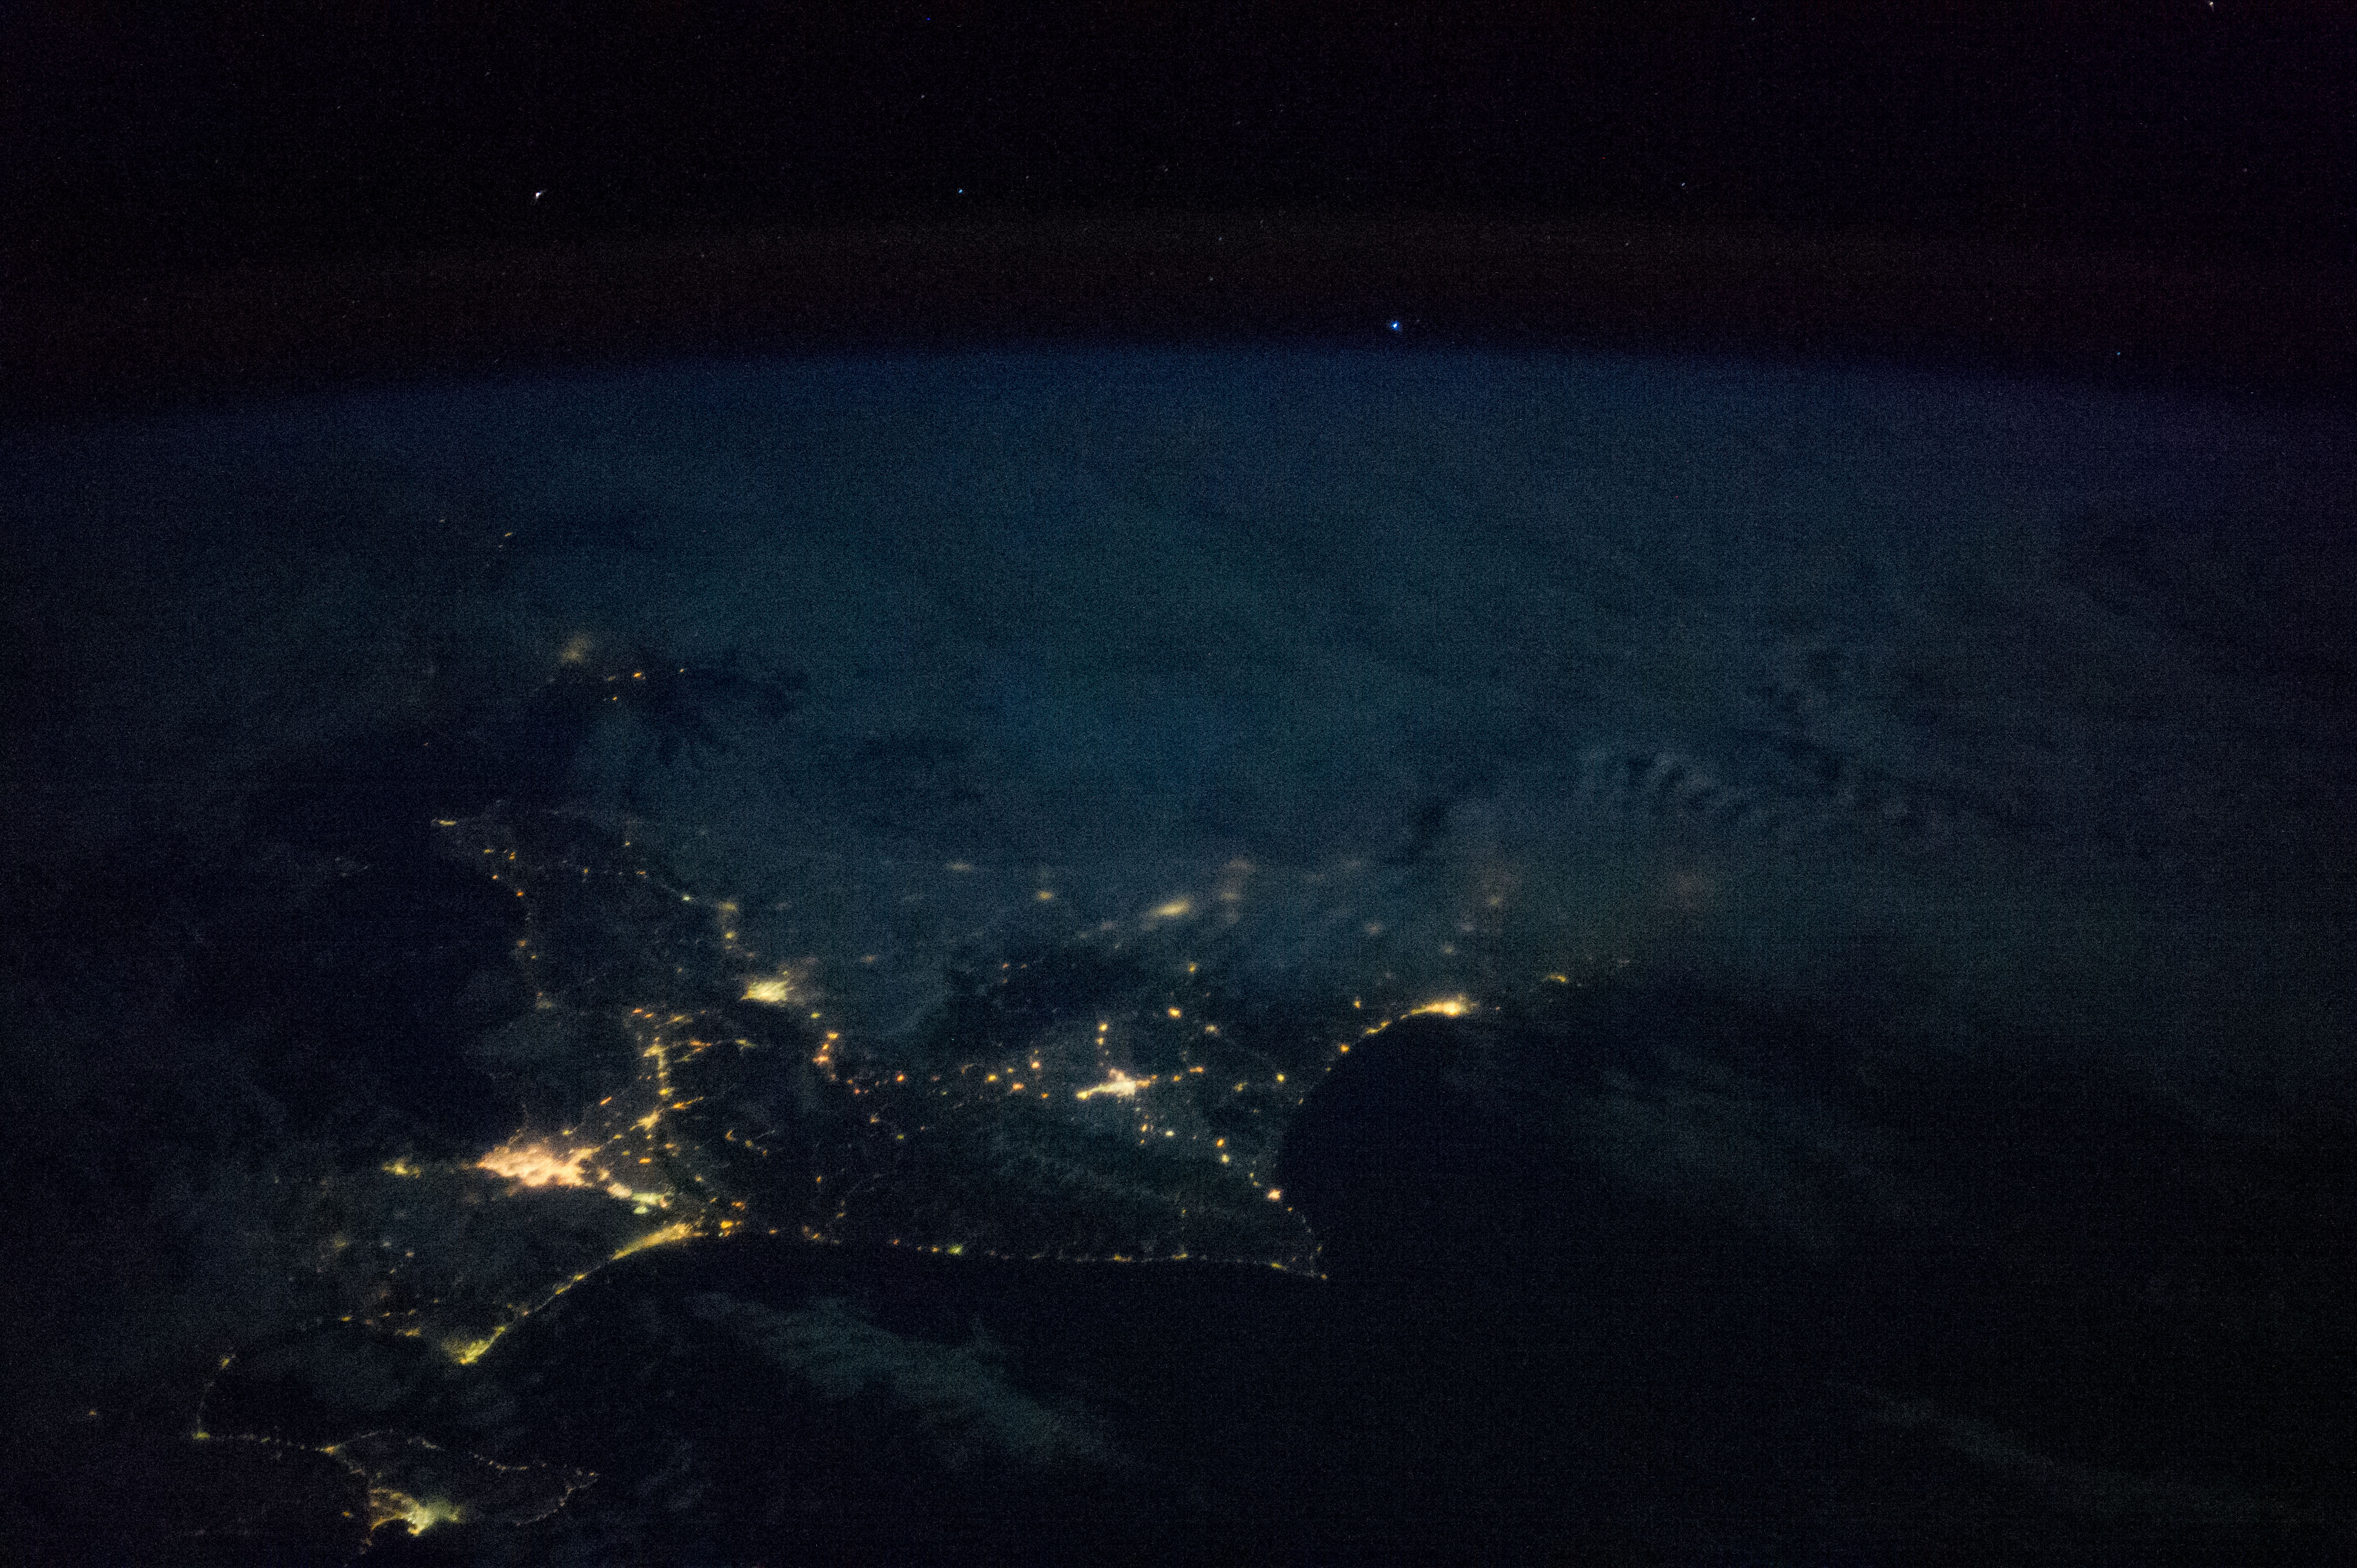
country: JAPAN
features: SEA OF OKHOTSK, ISLAND, EARTH LIMB
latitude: 44.7
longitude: 144.1
